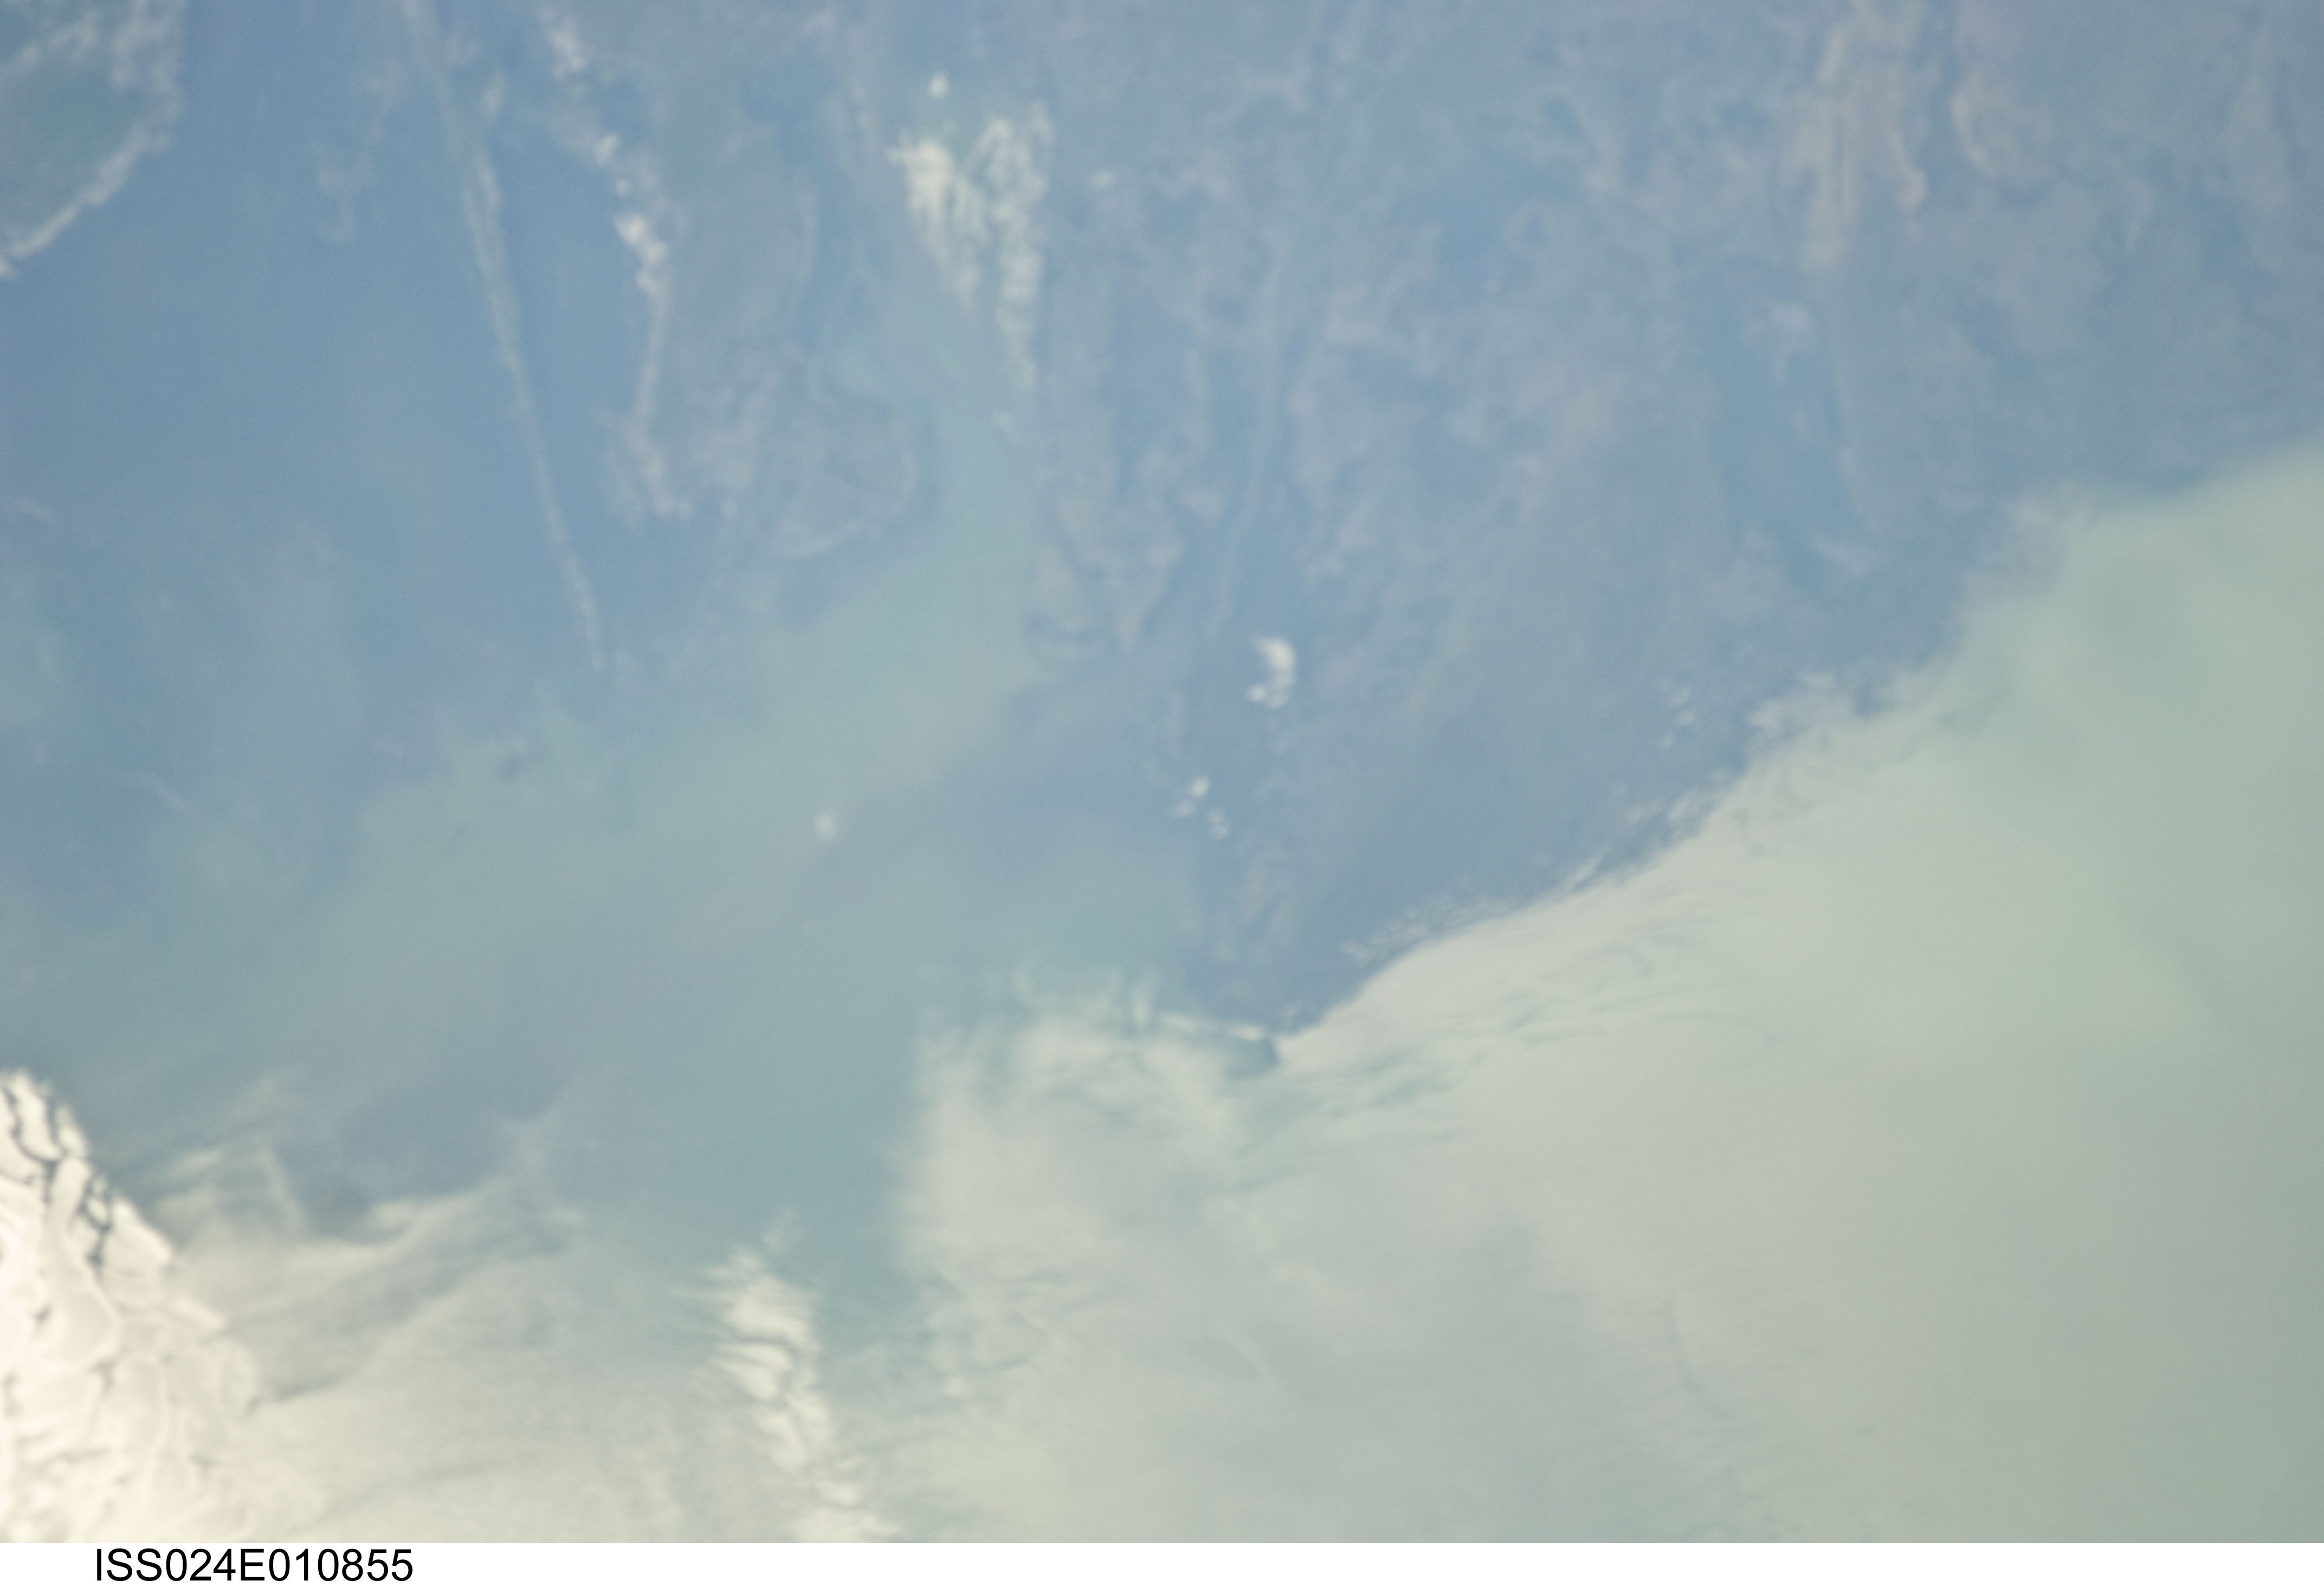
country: KAZAKHSTAN
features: ZALIV SINEYE MORTSO, CHANNEL, SOFT
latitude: 46.2
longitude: 49.8
